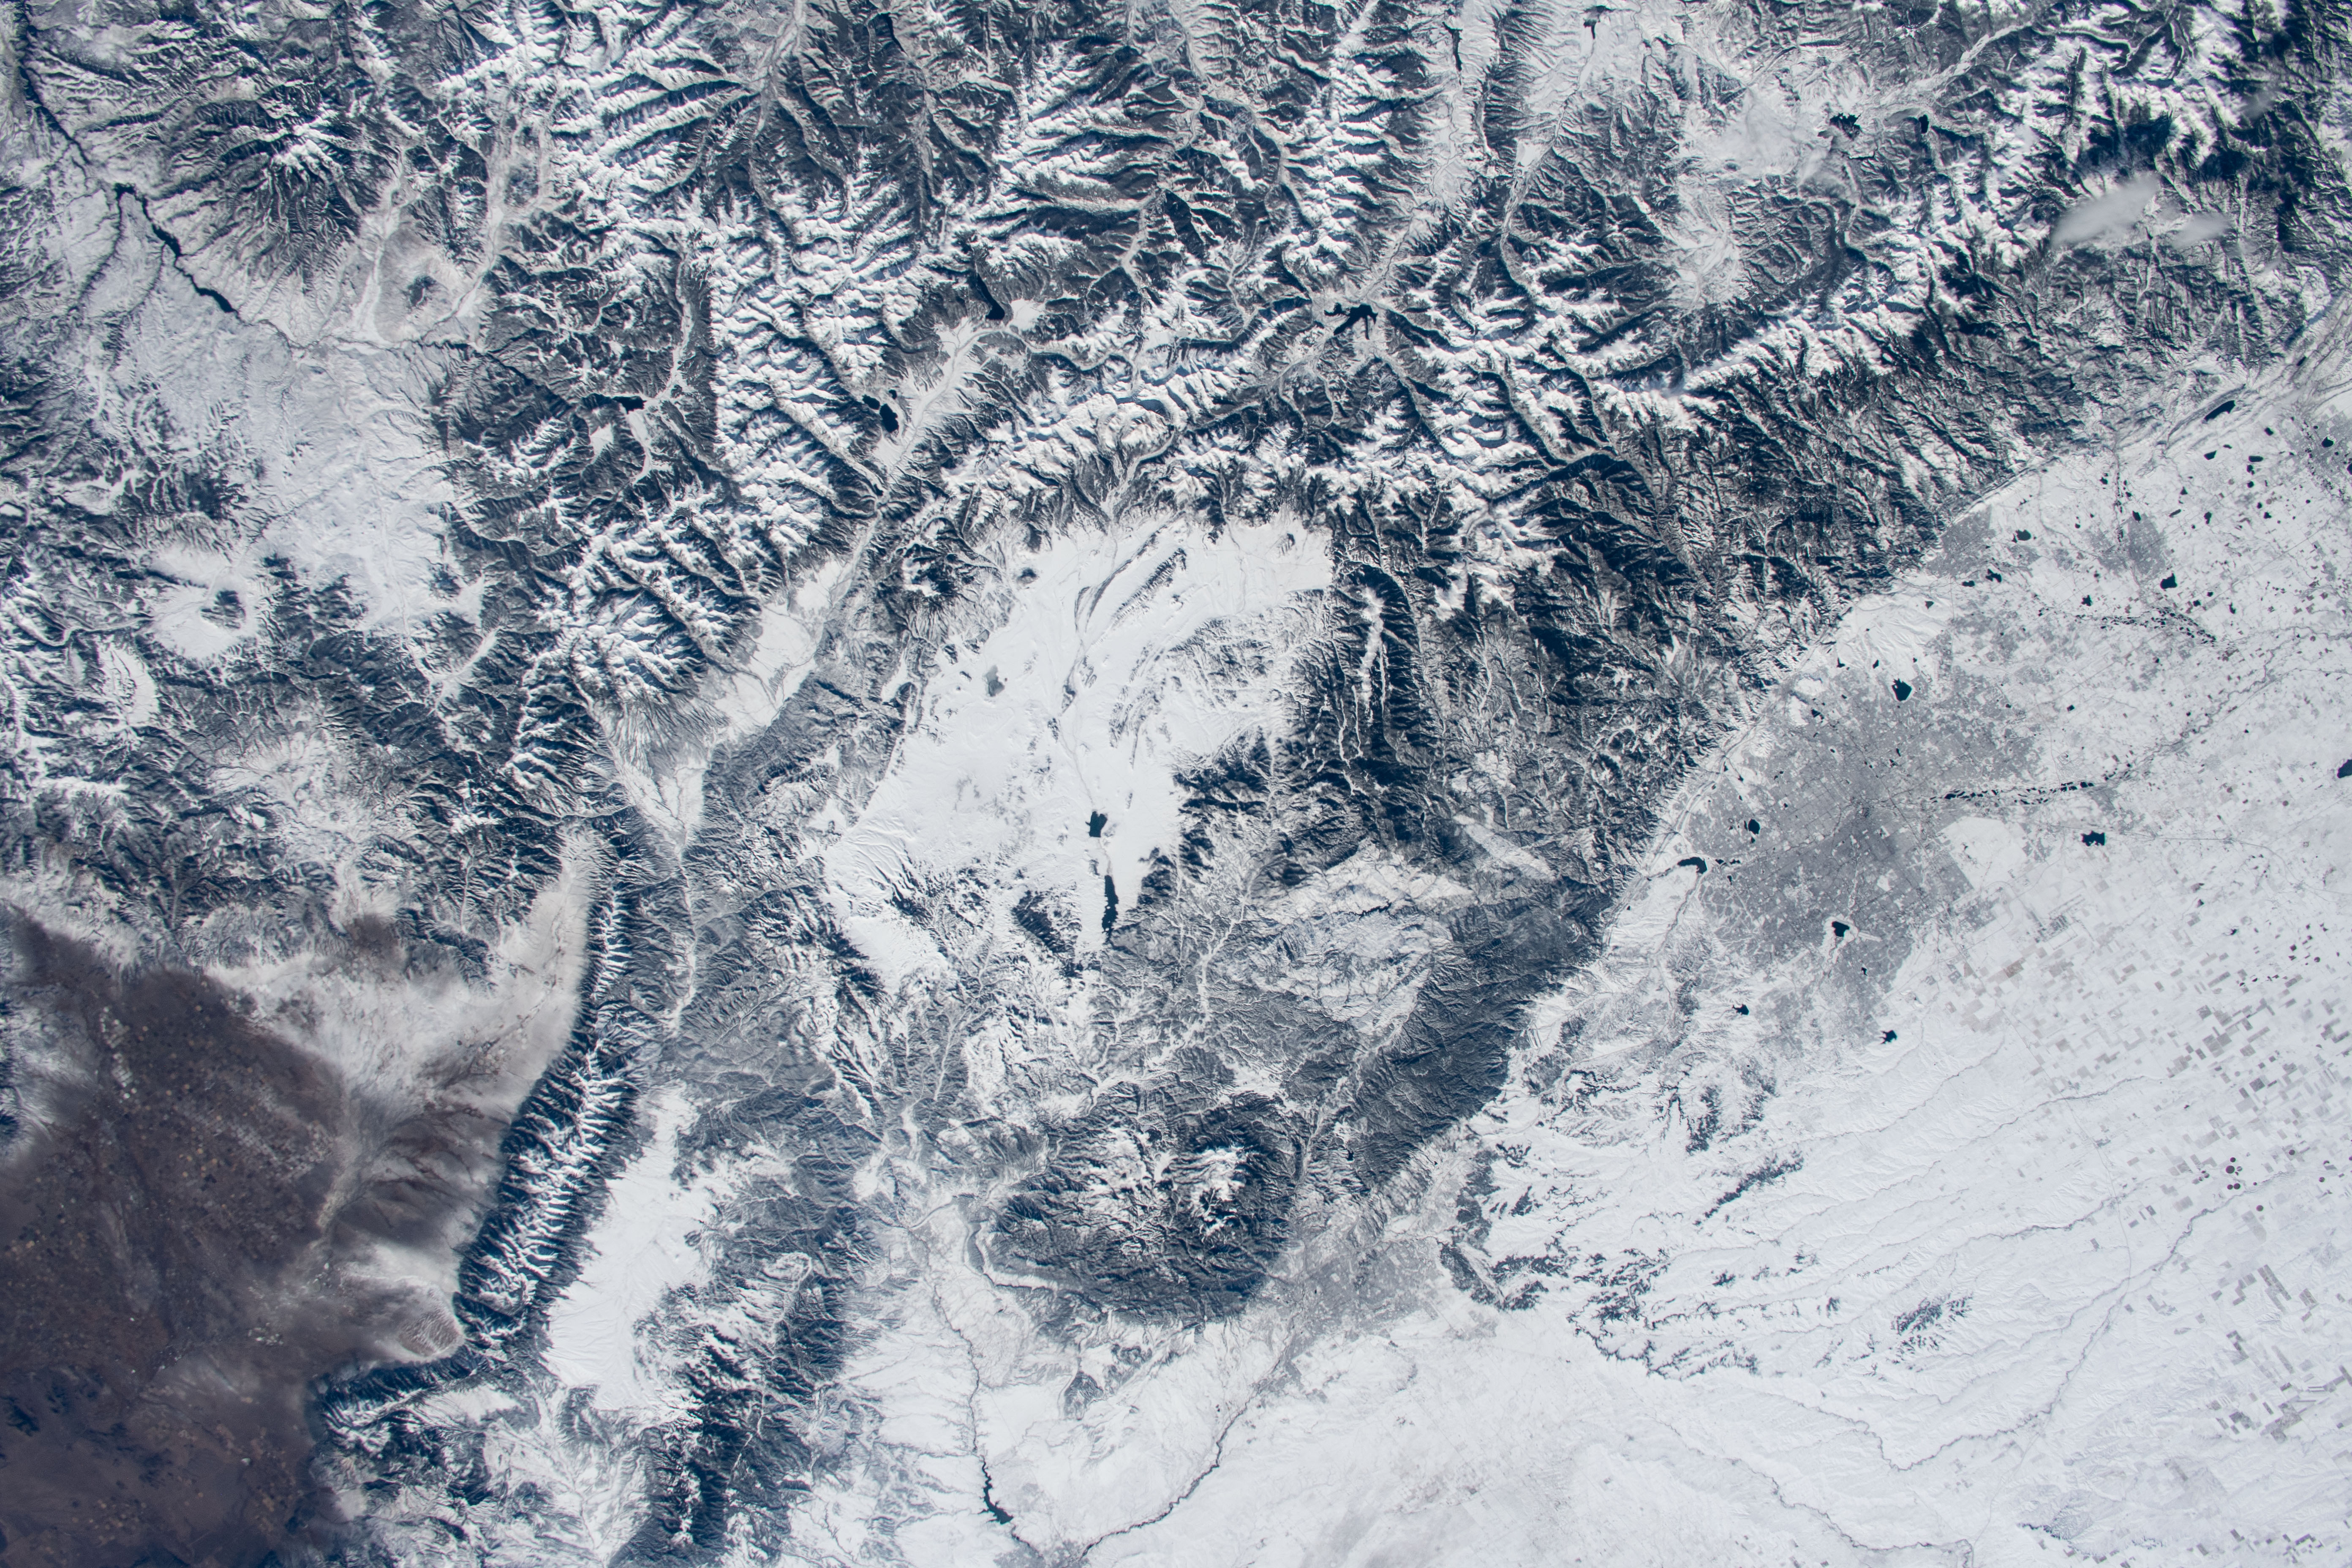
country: USA-COLORADO
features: FORT CARSON, COLORADO SPRINGS, DENVER, BOULDER, COLORADO
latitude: 39.0
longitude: -105.5
